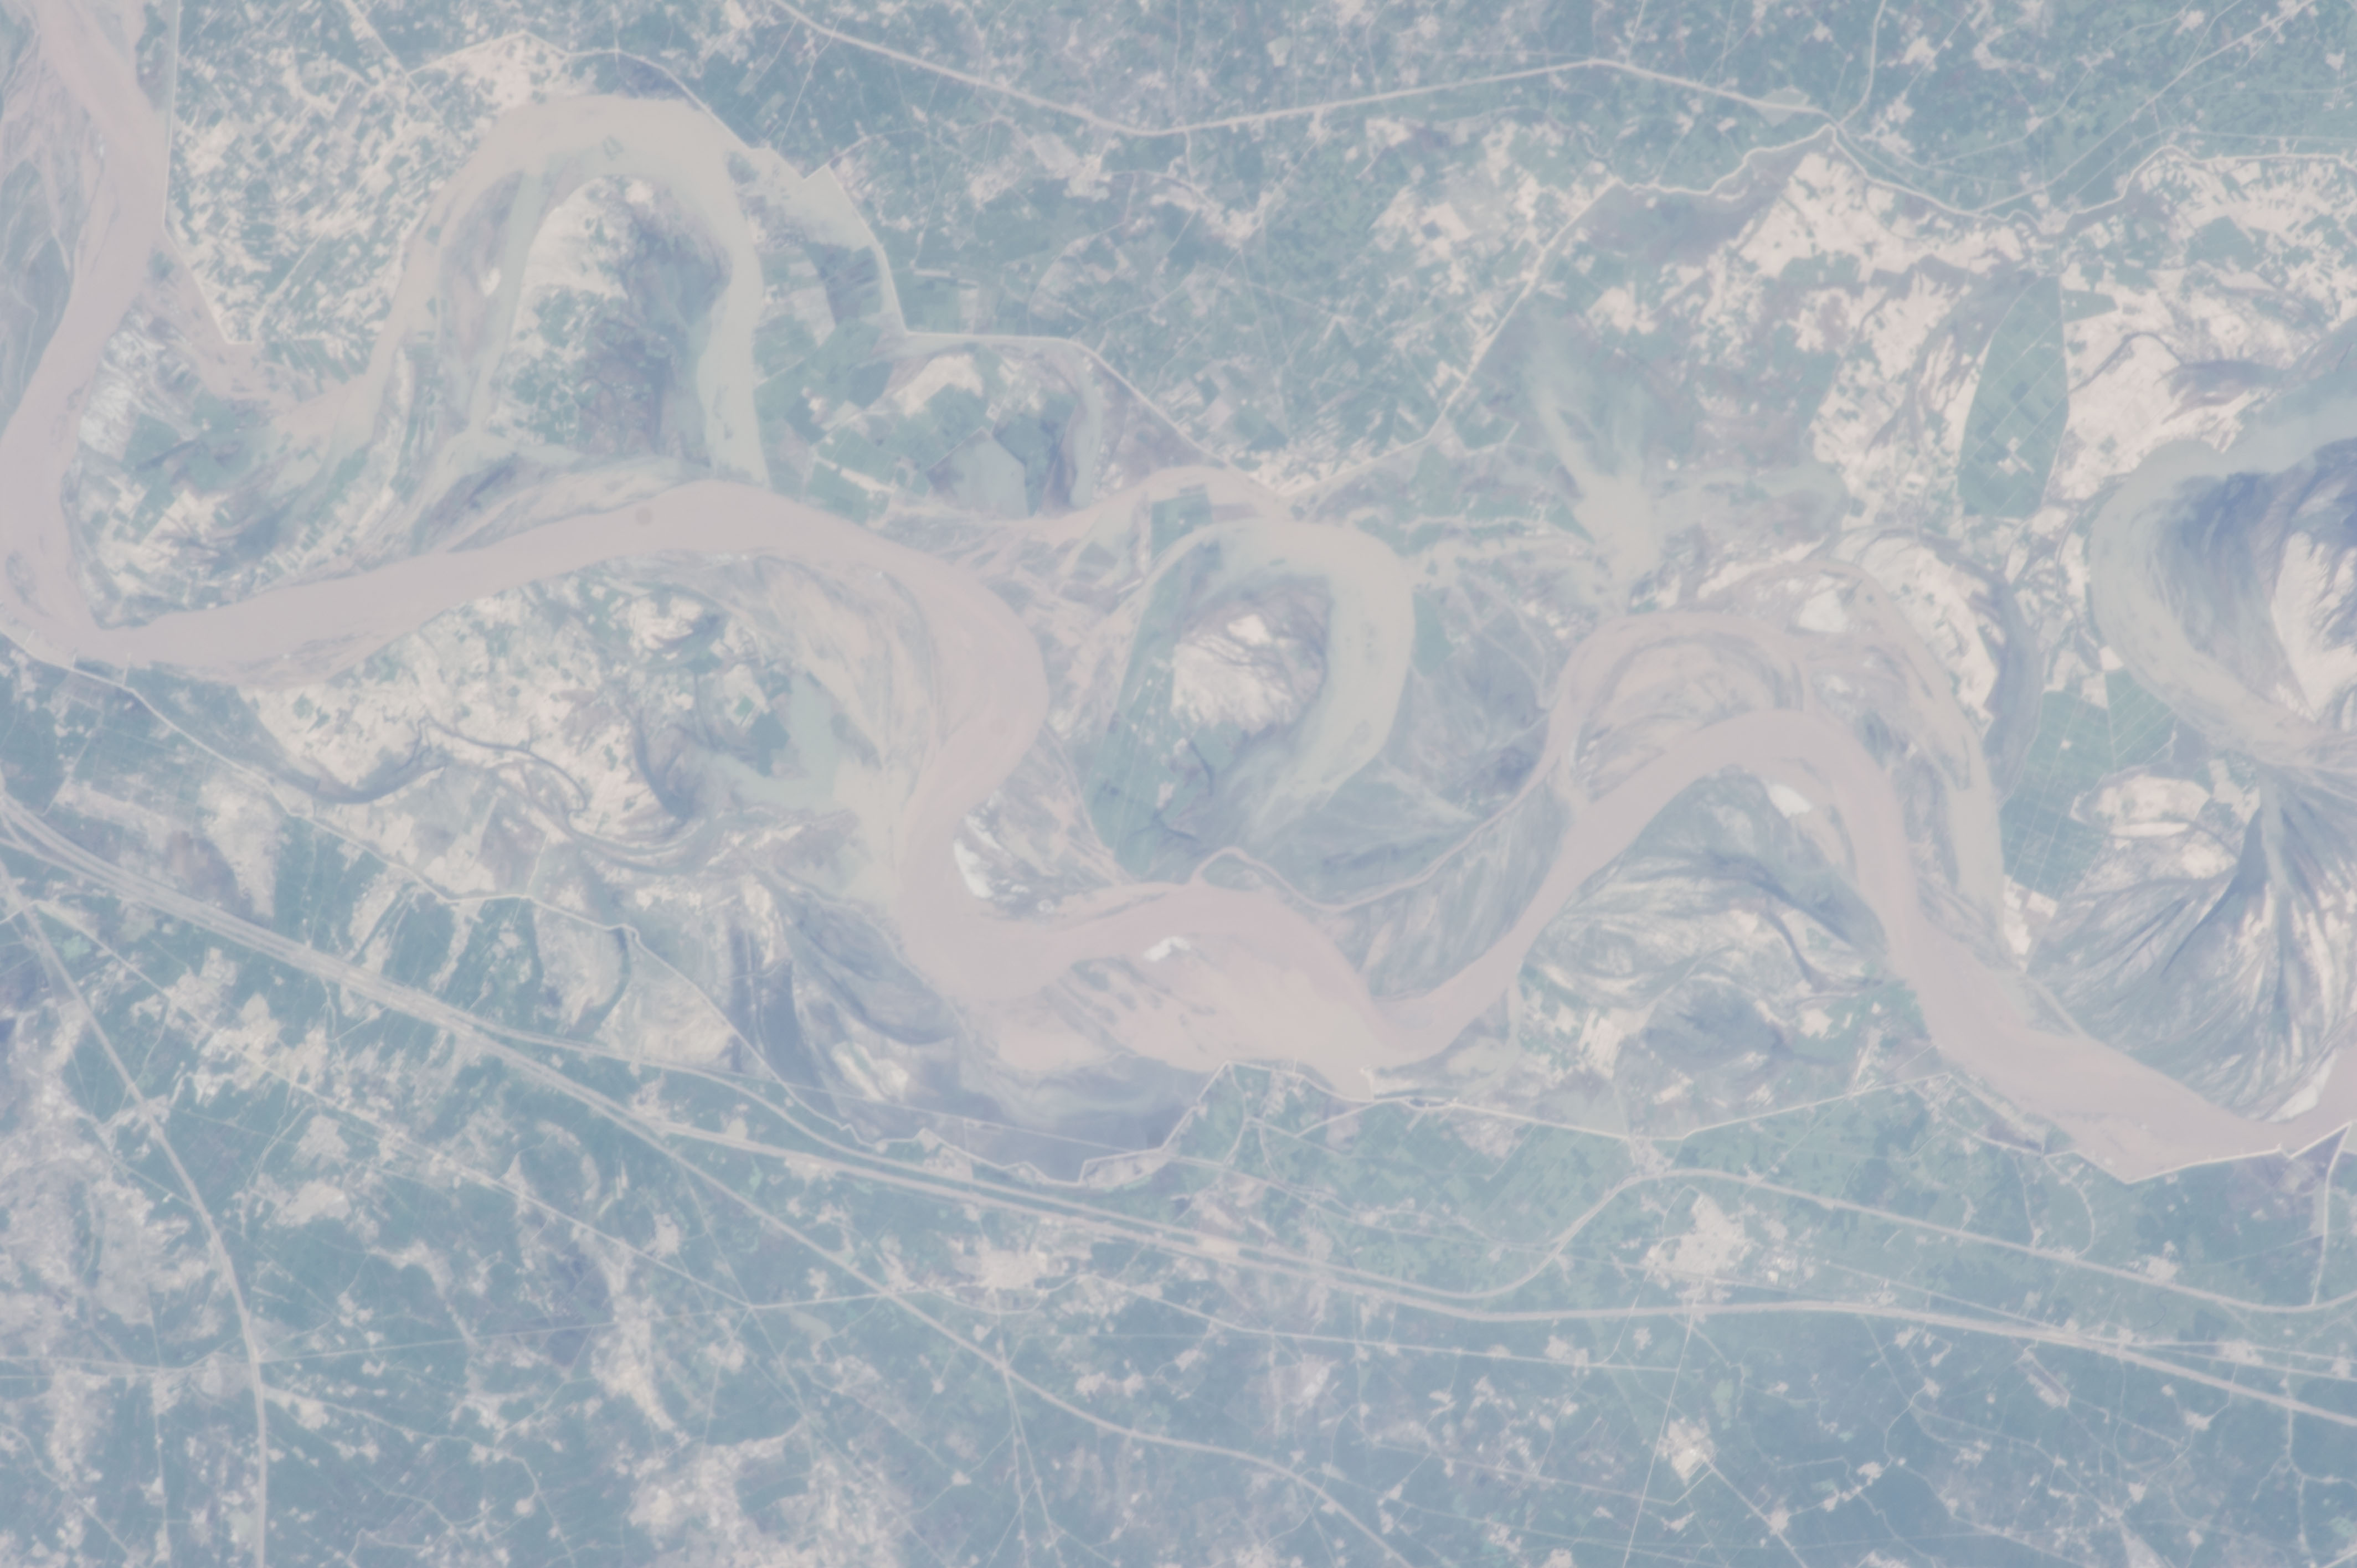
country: PAKISTAN
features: INDUS R.
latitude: 27.6
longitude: 68.4
